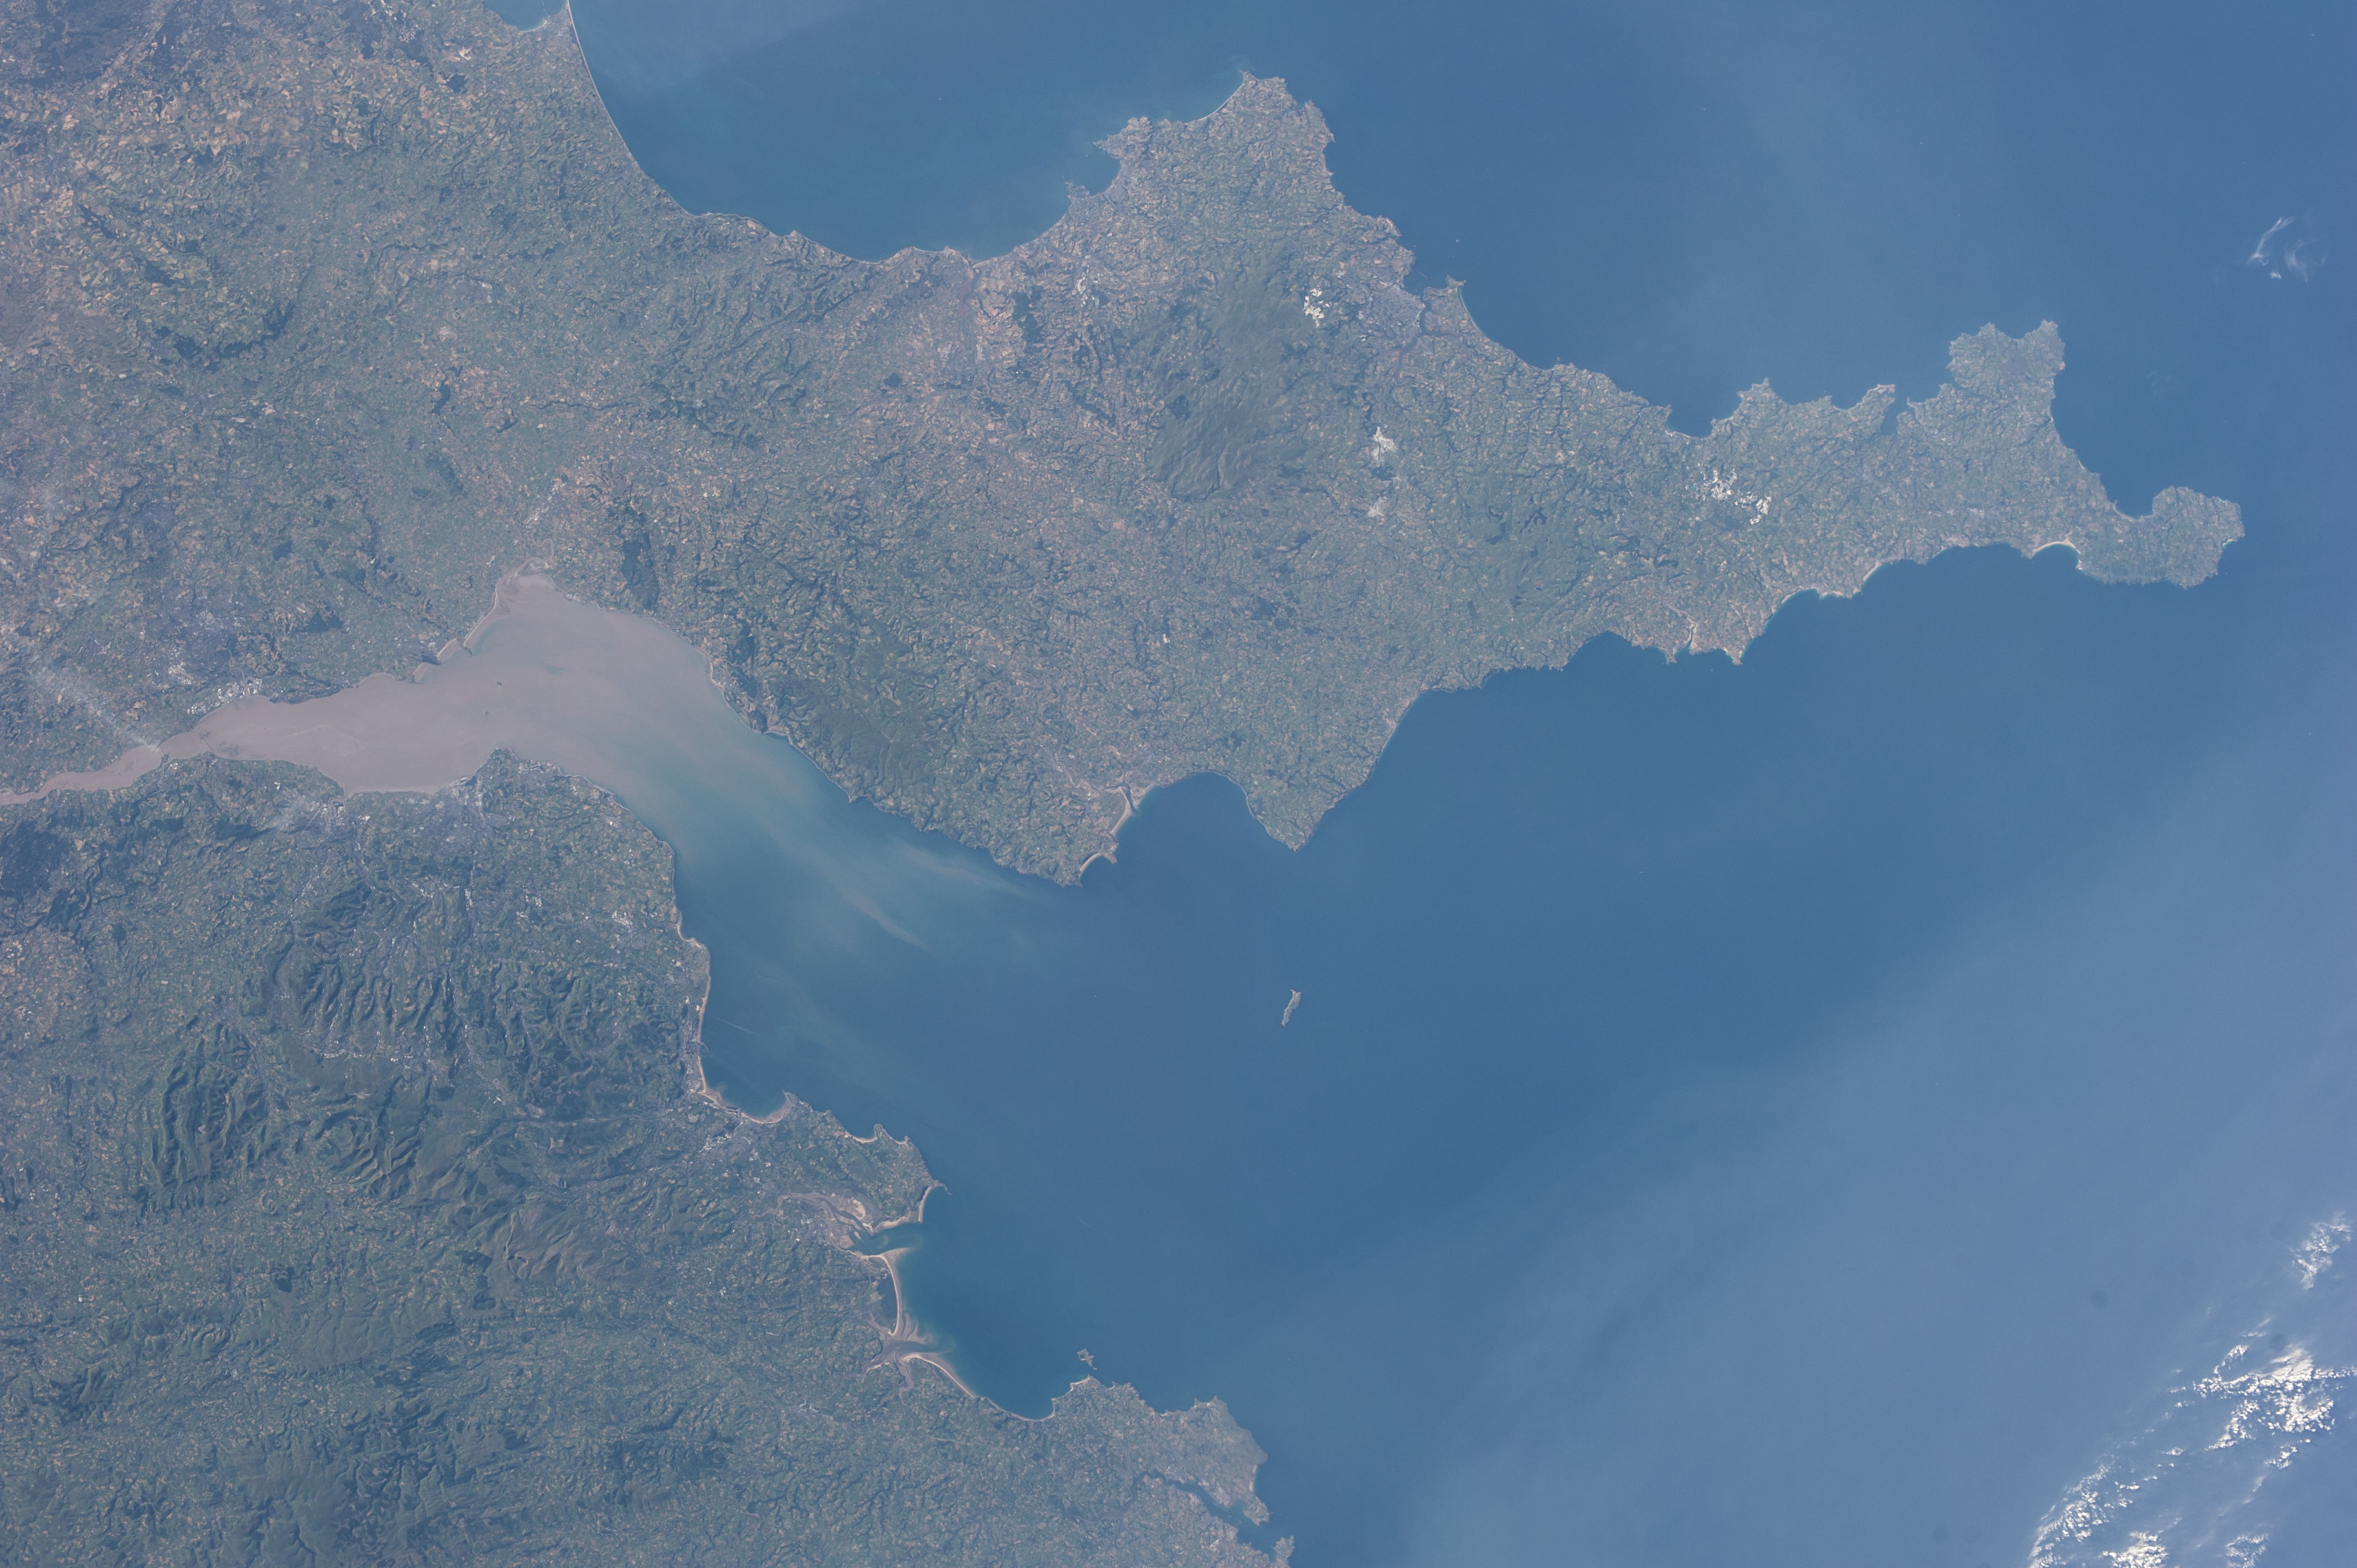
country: UK-ENGLAND
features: S.
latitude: 51.0
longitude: -4.5
